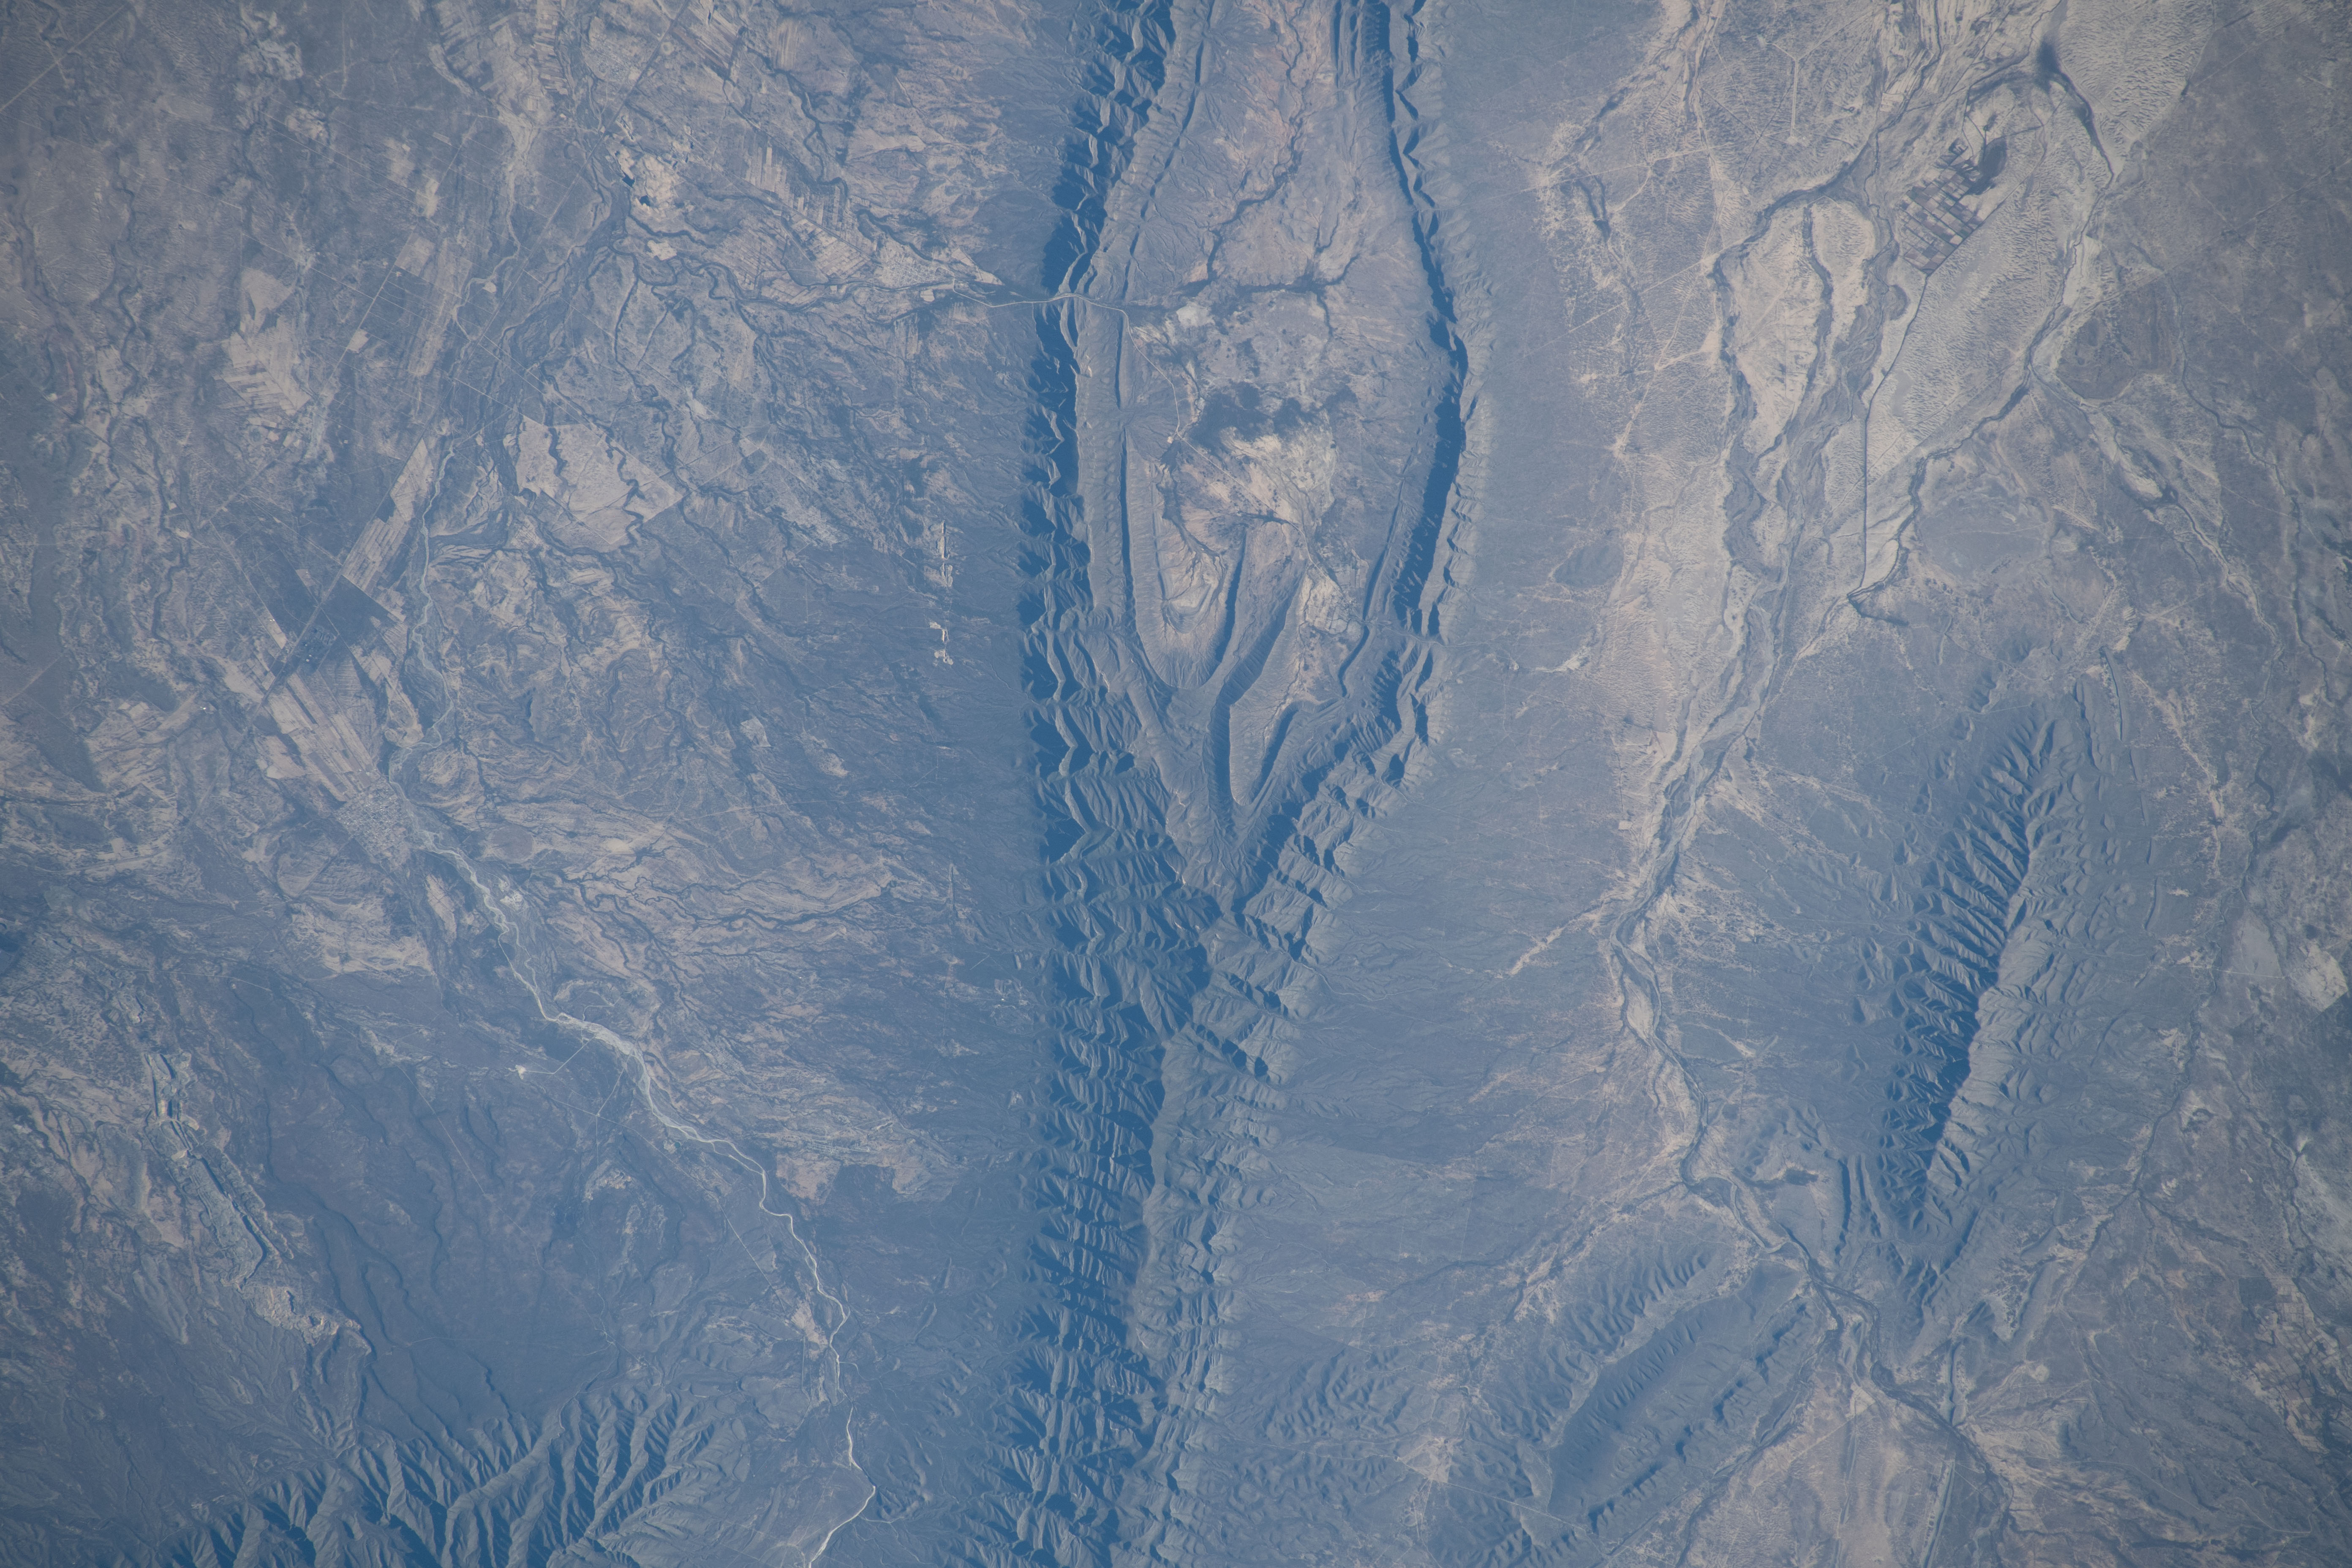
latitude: 27.5
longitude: -101.5
